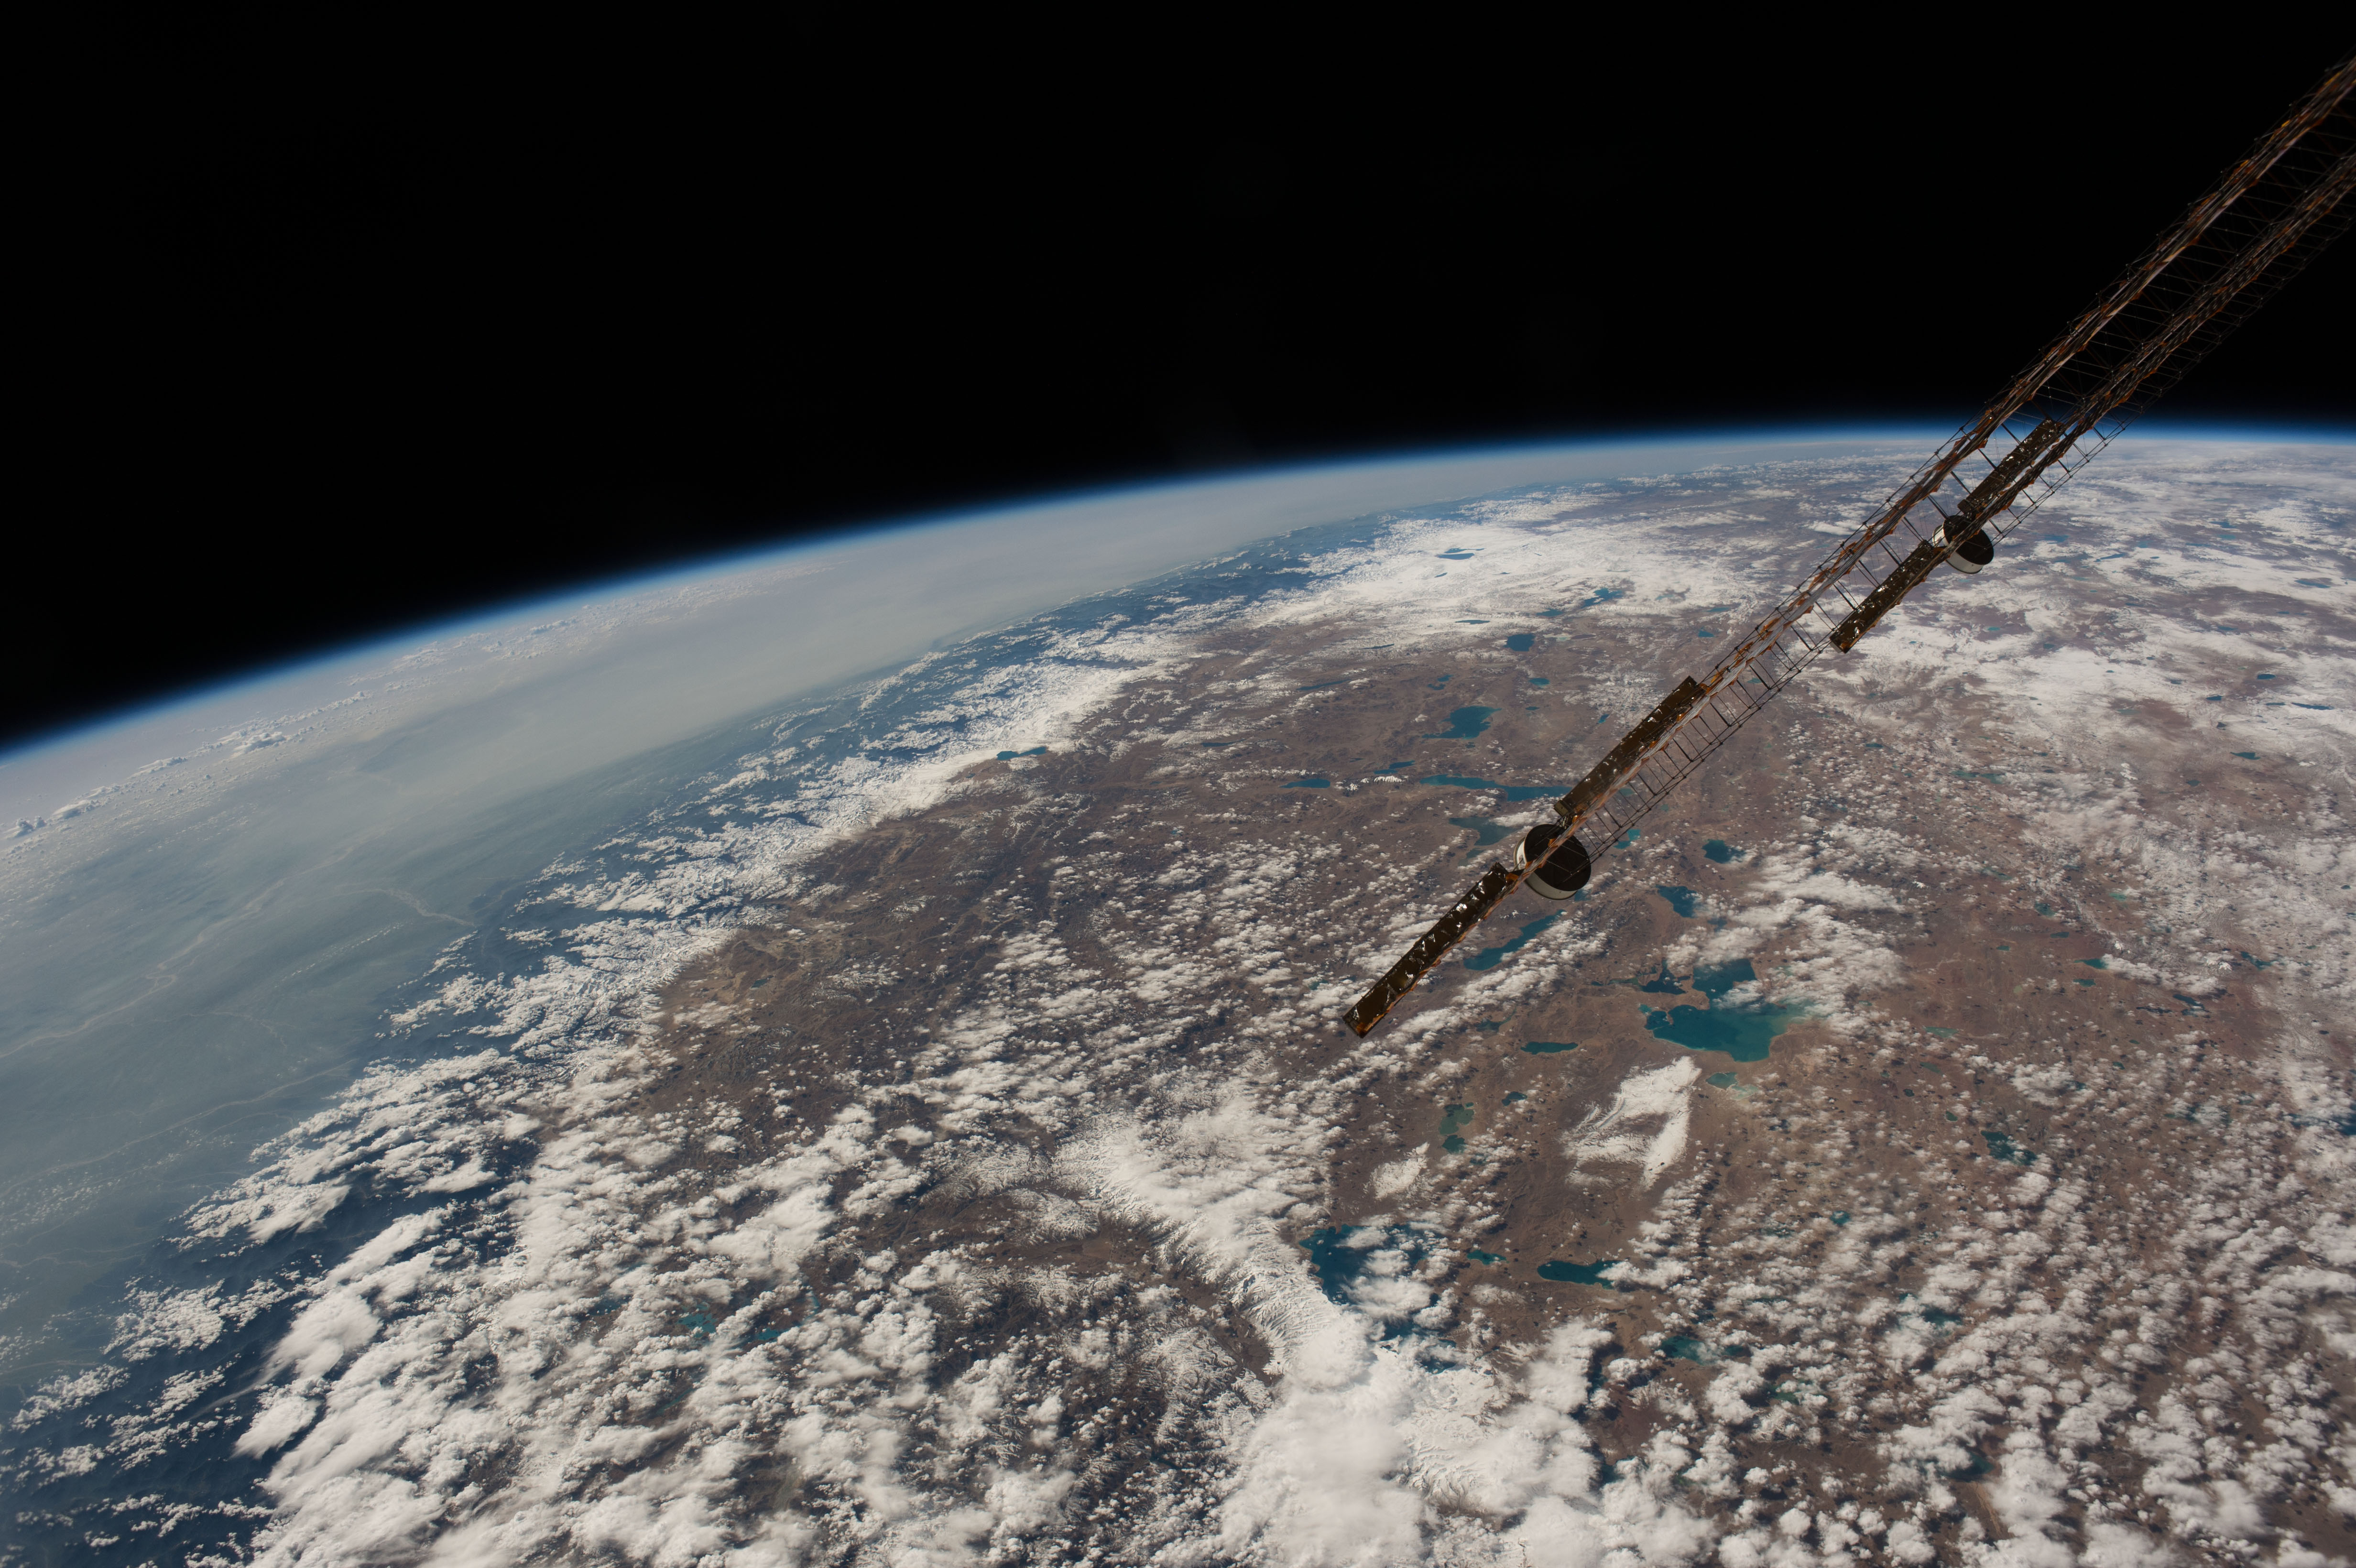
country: CHINA
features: SILING L., GYARING L., L. TRARI NAM, HIMALAYA MTS., TIBETAN PLAT., KOSHI R., GANGES R., ATMOSPHERIC LIMB
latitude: 29.5
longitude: 89.0
